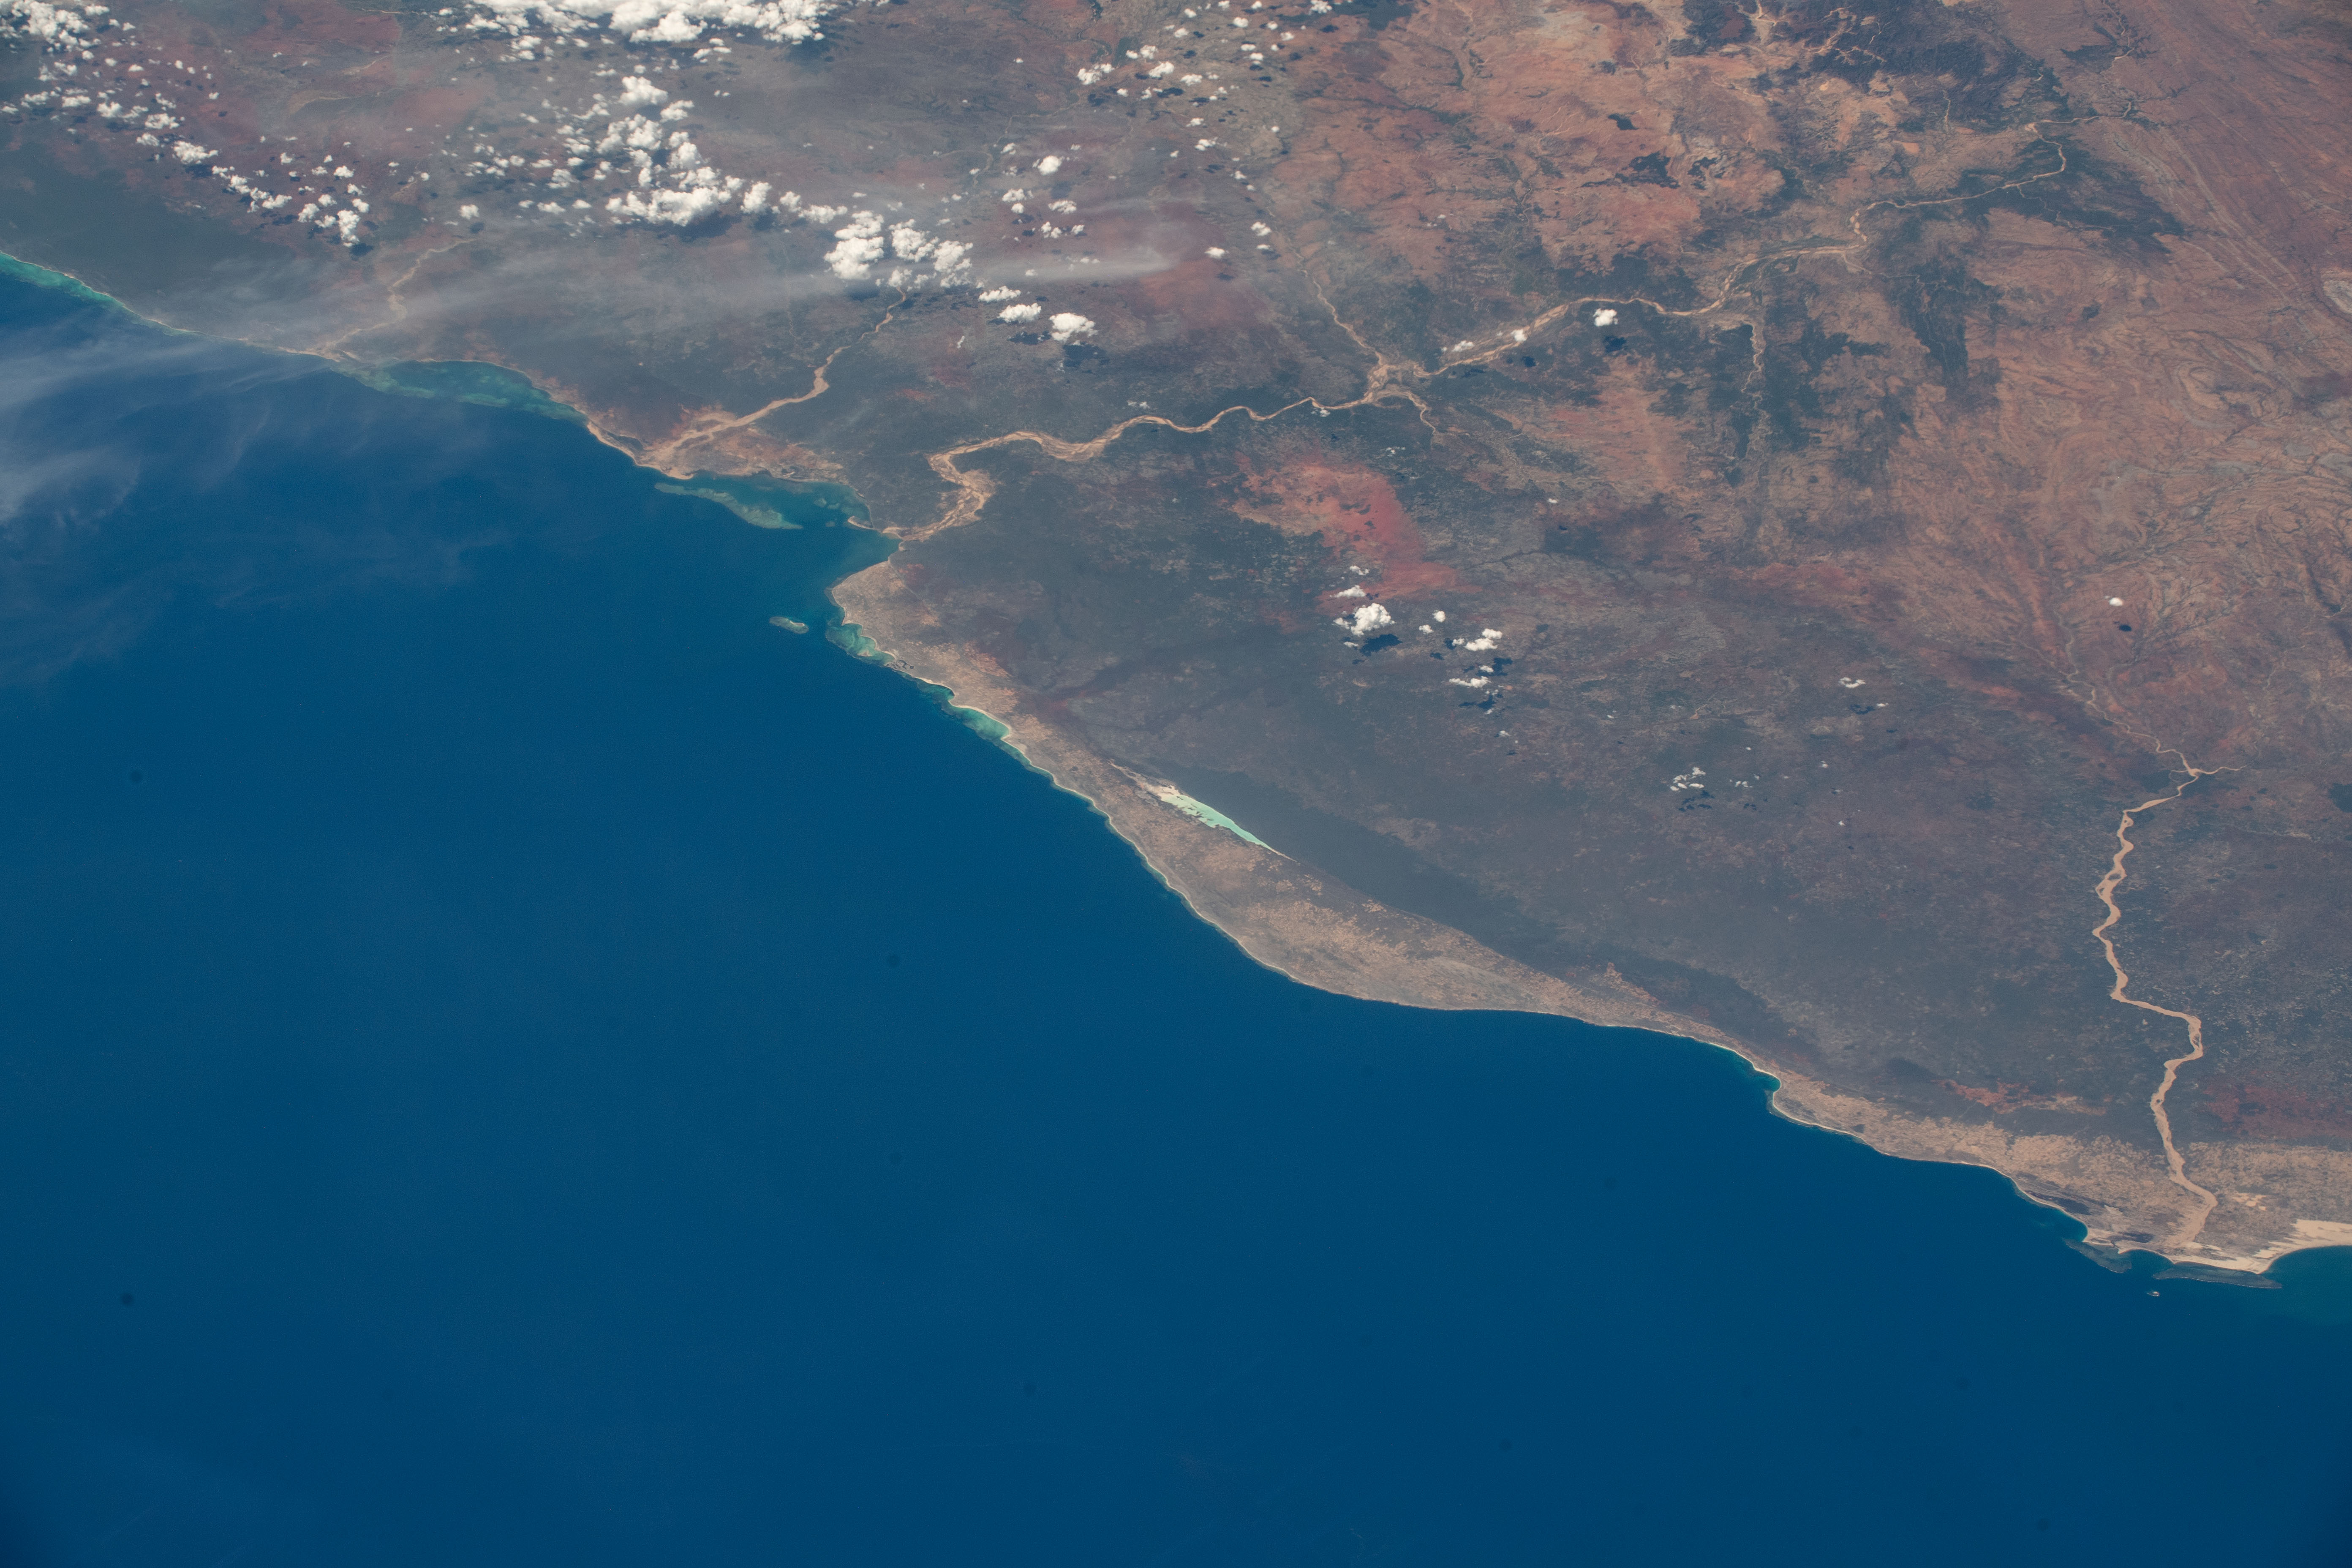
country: MADAGASCAR
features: F.TSAMANAMPETSOTSA LAKE, TSIMANAMPETSOTSA NATURE RESERVE, LINTA RIVER, ONILAHY RIVER
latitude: -24.1
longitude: 43.8
